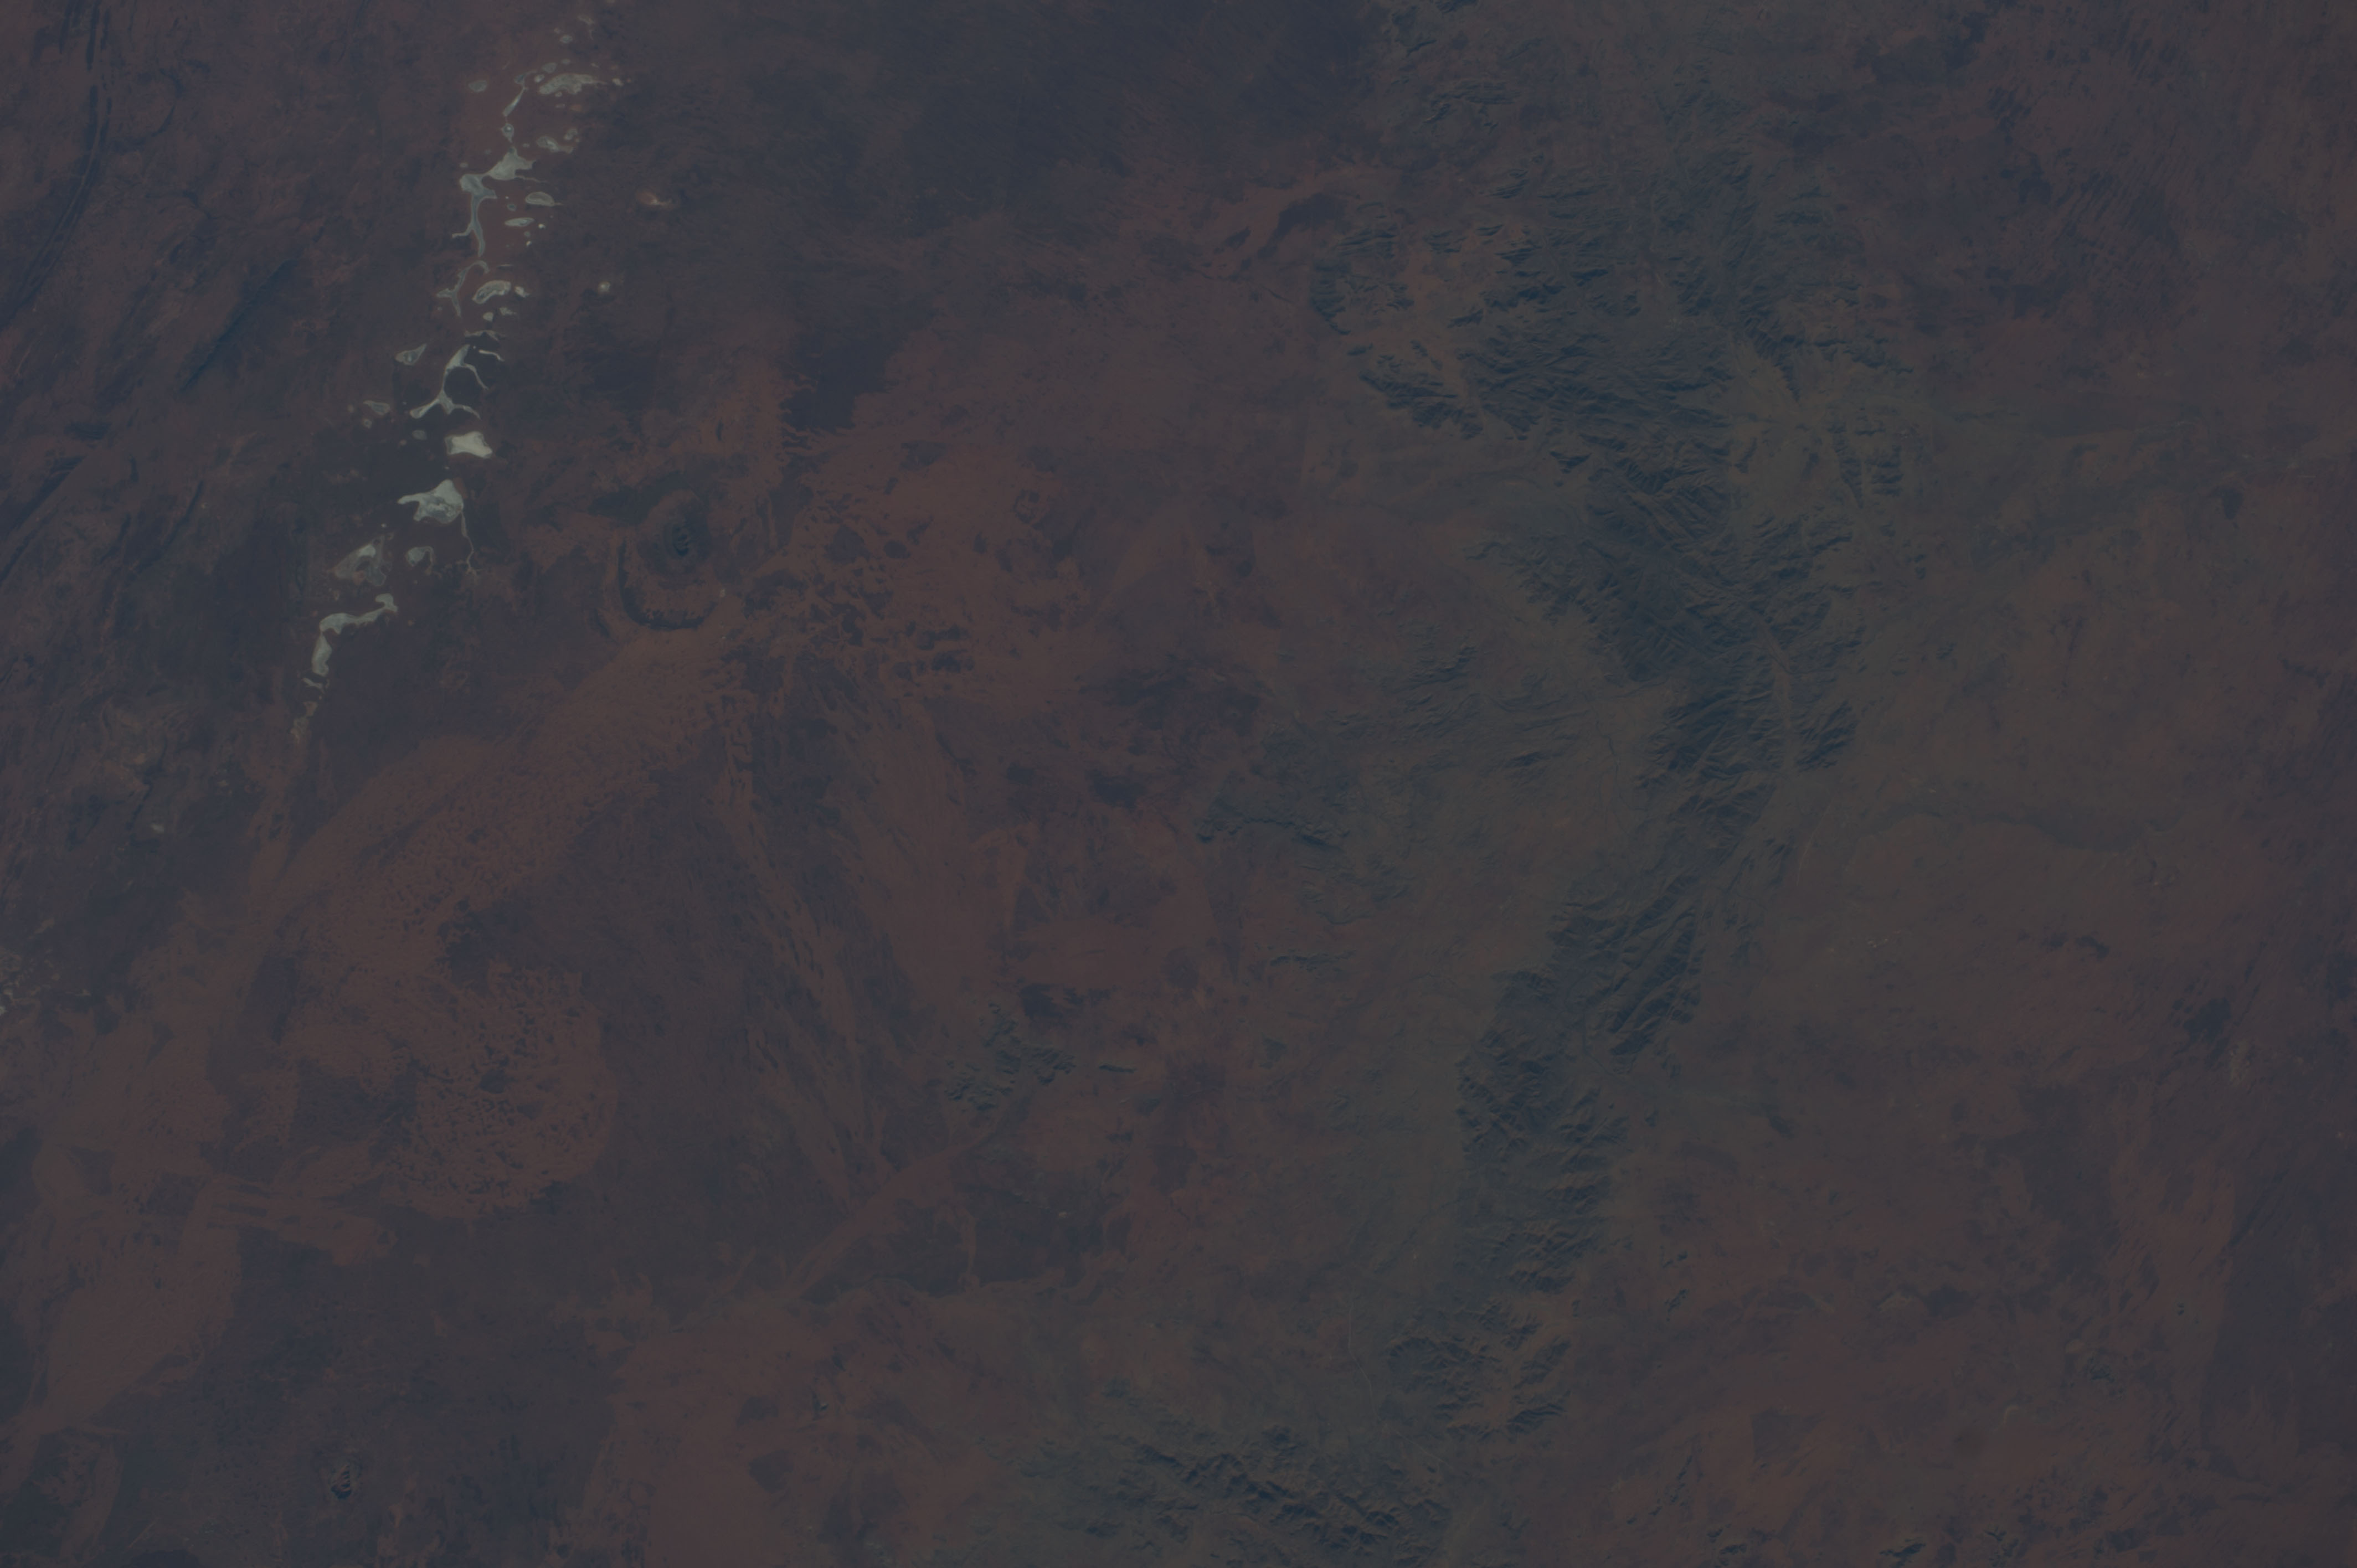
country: AUSTRALIA-NT
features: MT. CONNER, MT. WOODROFFE
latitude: -26.0
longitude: 131.5
